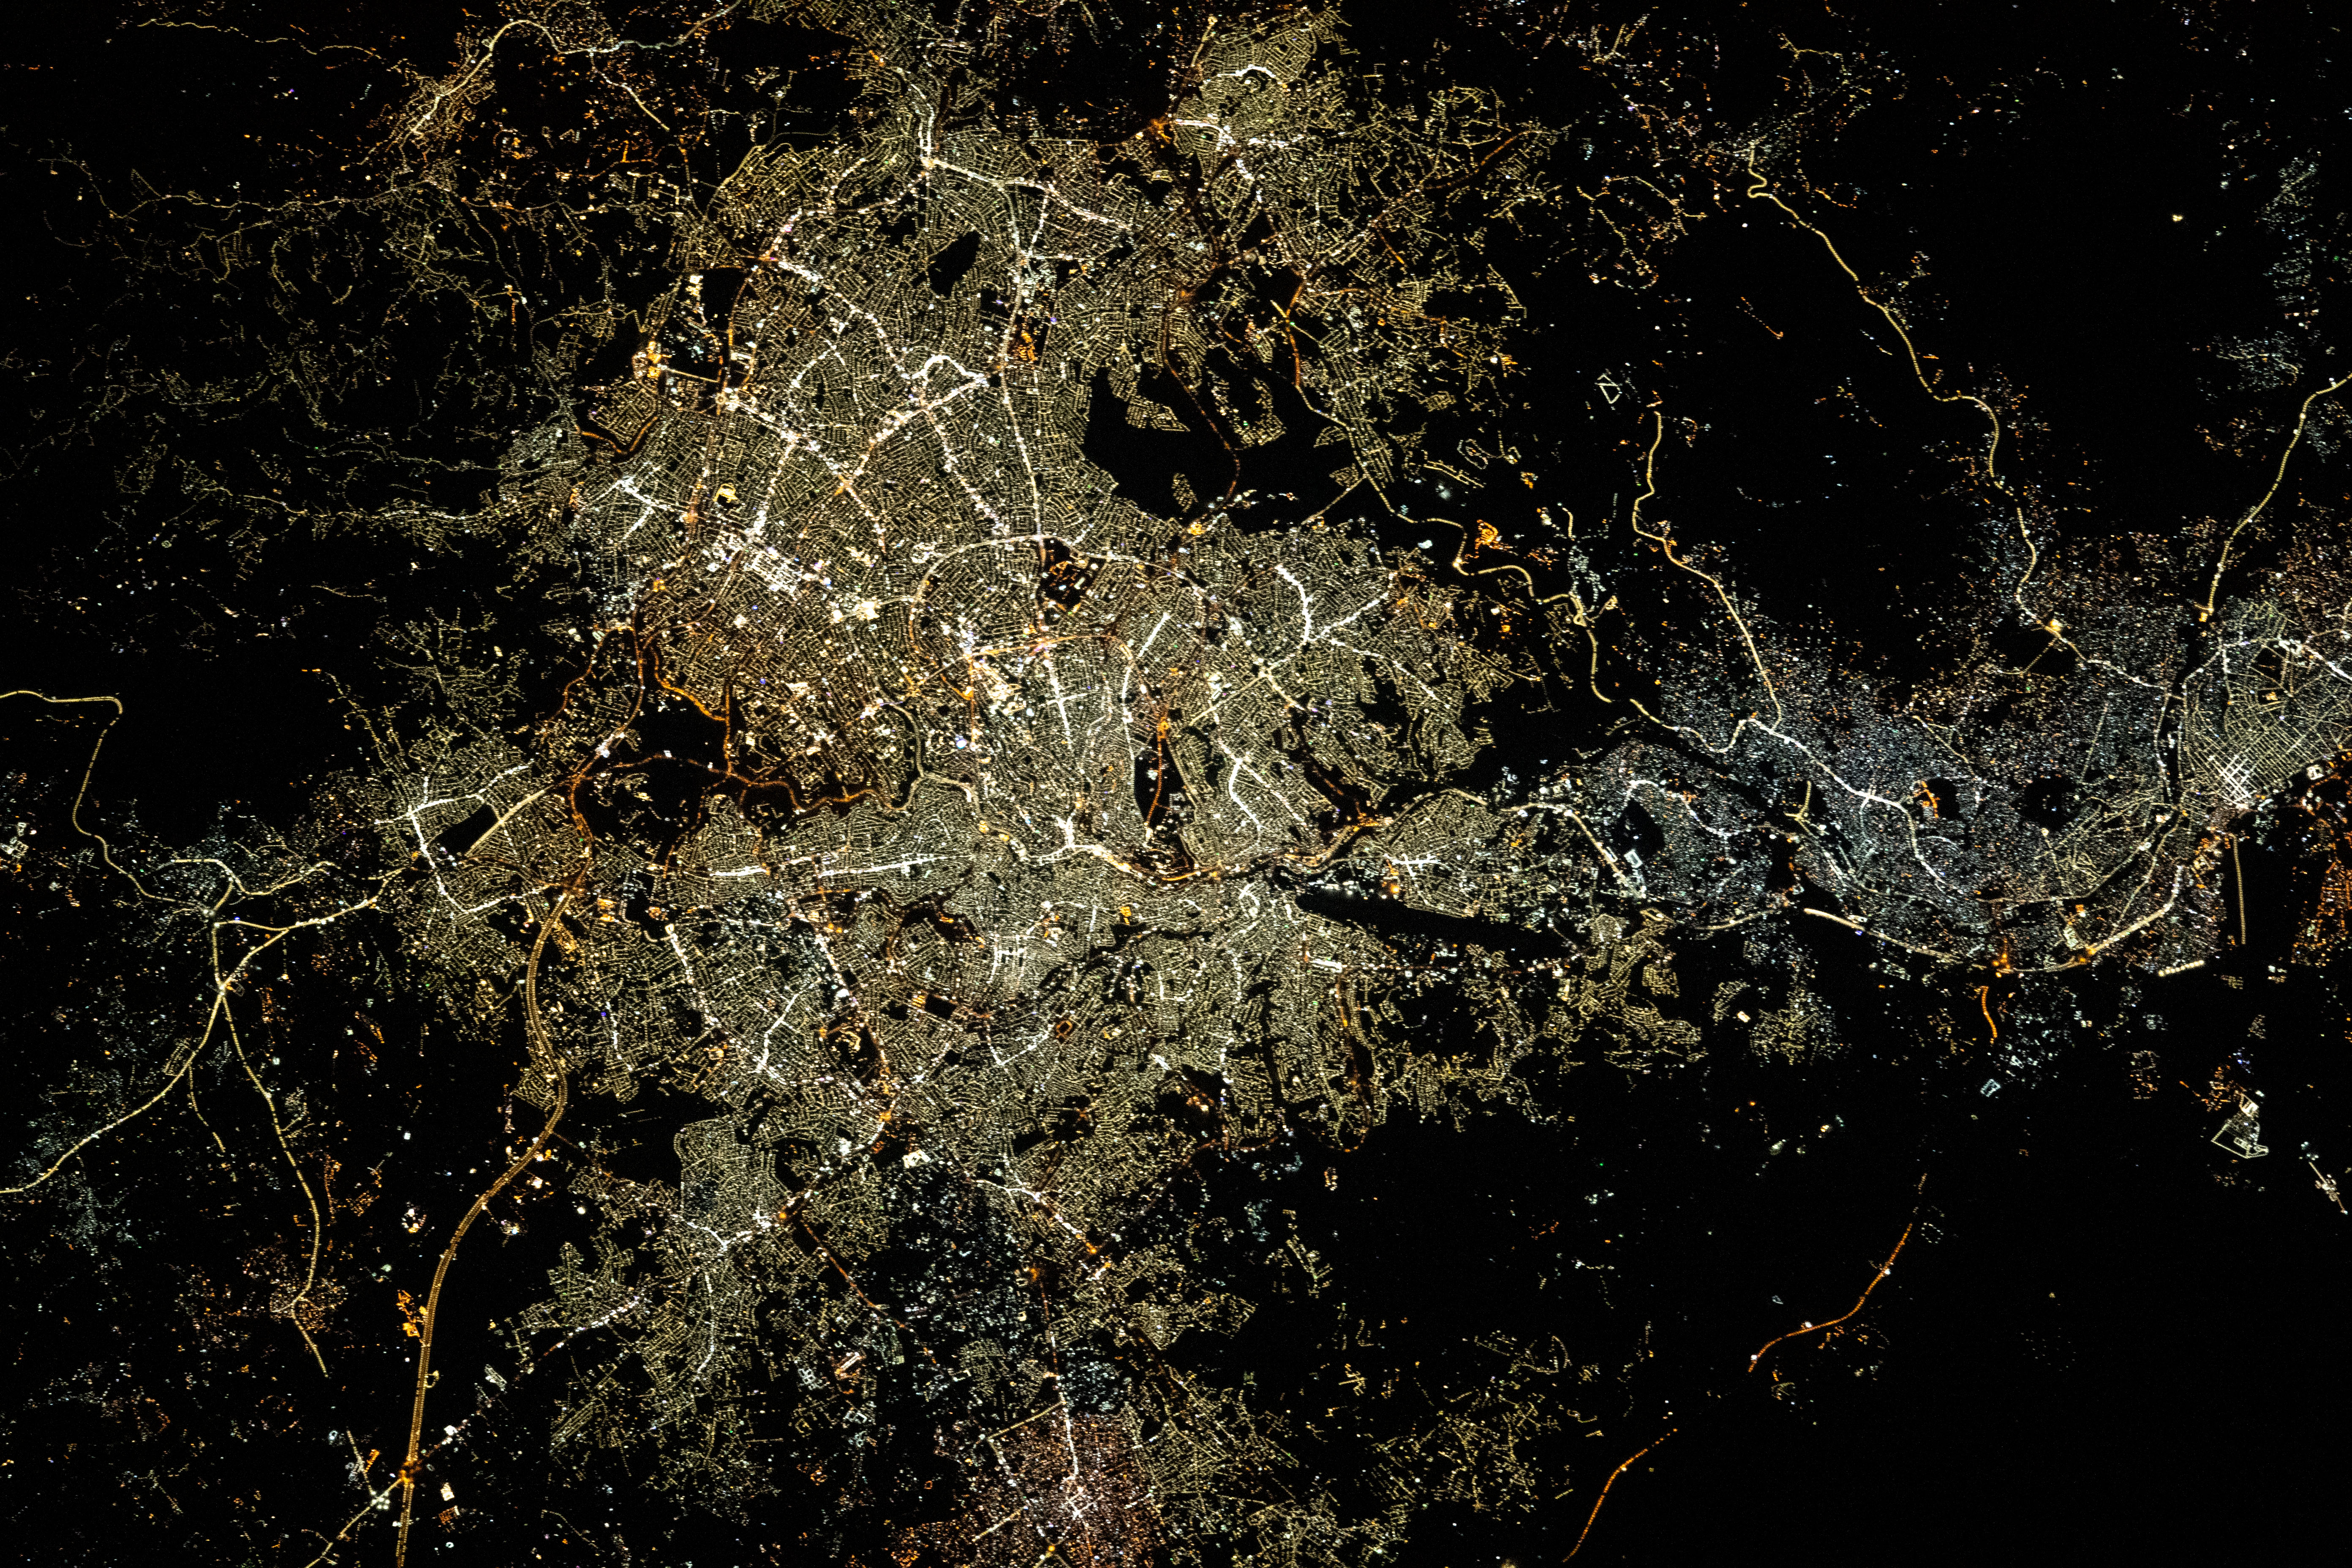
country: JORDAN
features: AMMAN CITY AT NIGHT, RUSSEIFA CITY AT NIGHT, ZARQA CITY AT NIGHT
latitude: 32.0
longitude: 36.0
